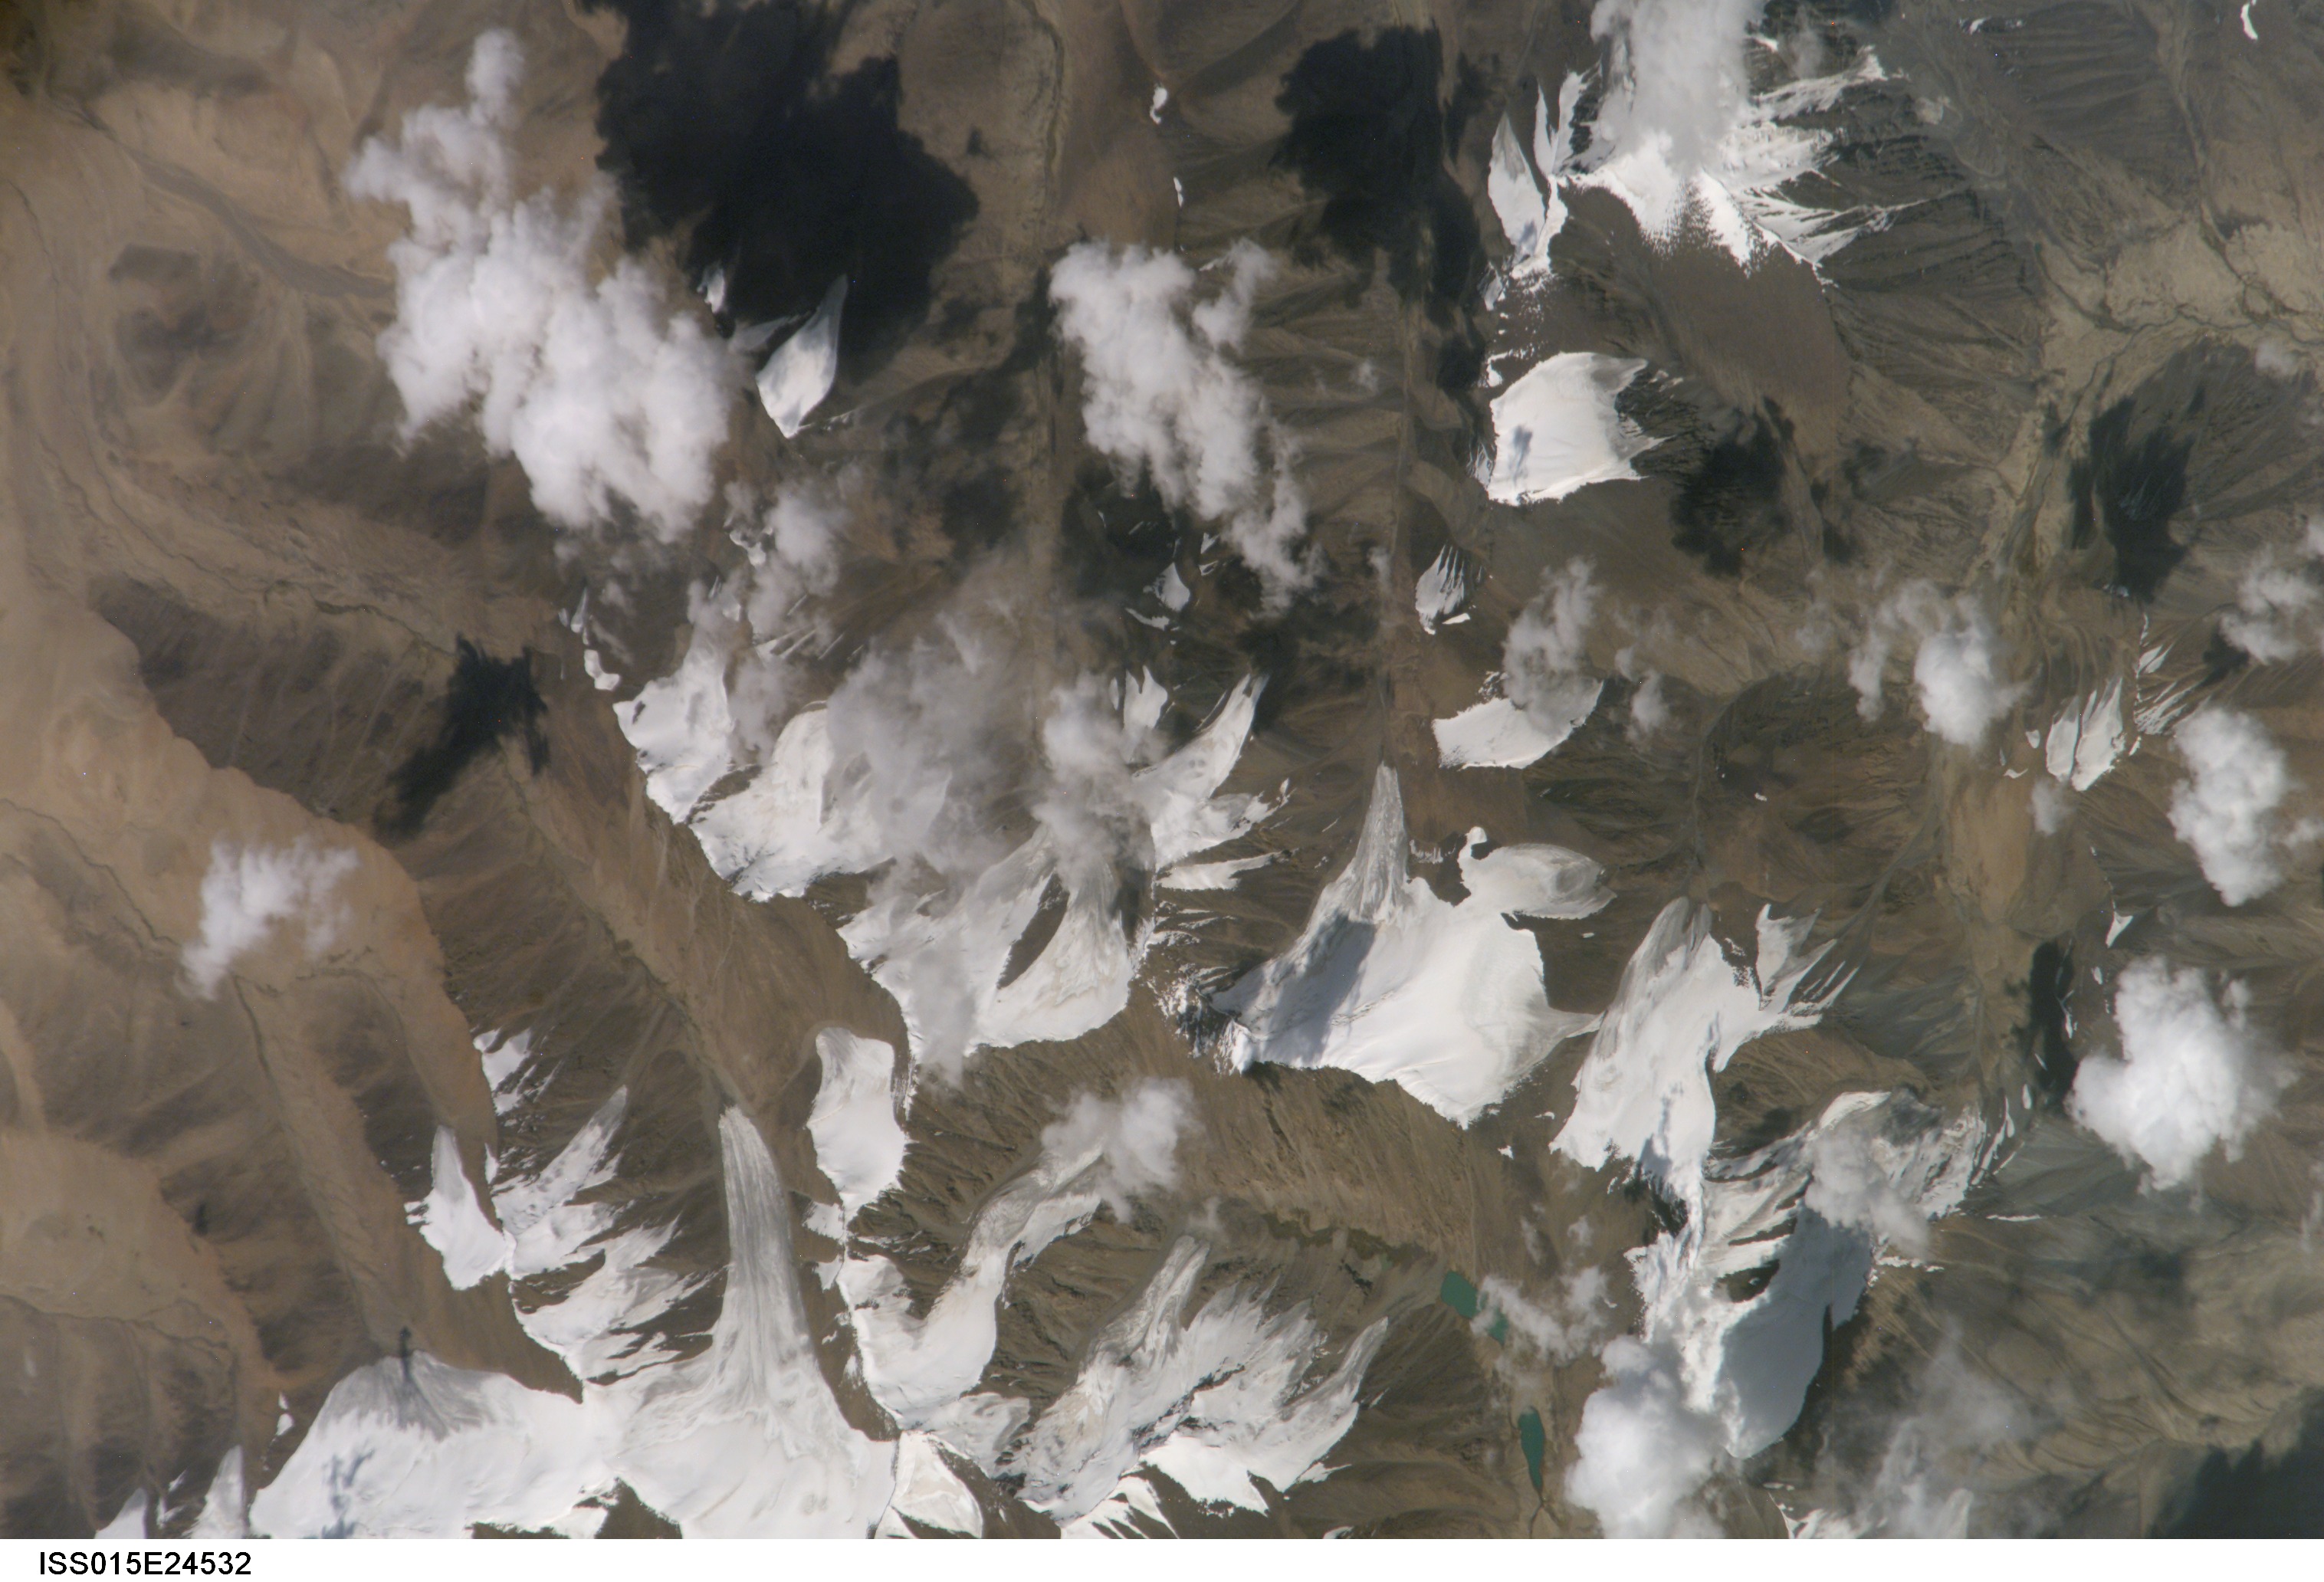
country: TAJIKISTAN
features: MTS., GL., SE. OF L. KARAKUL
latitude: 38.9
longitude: 73.6
